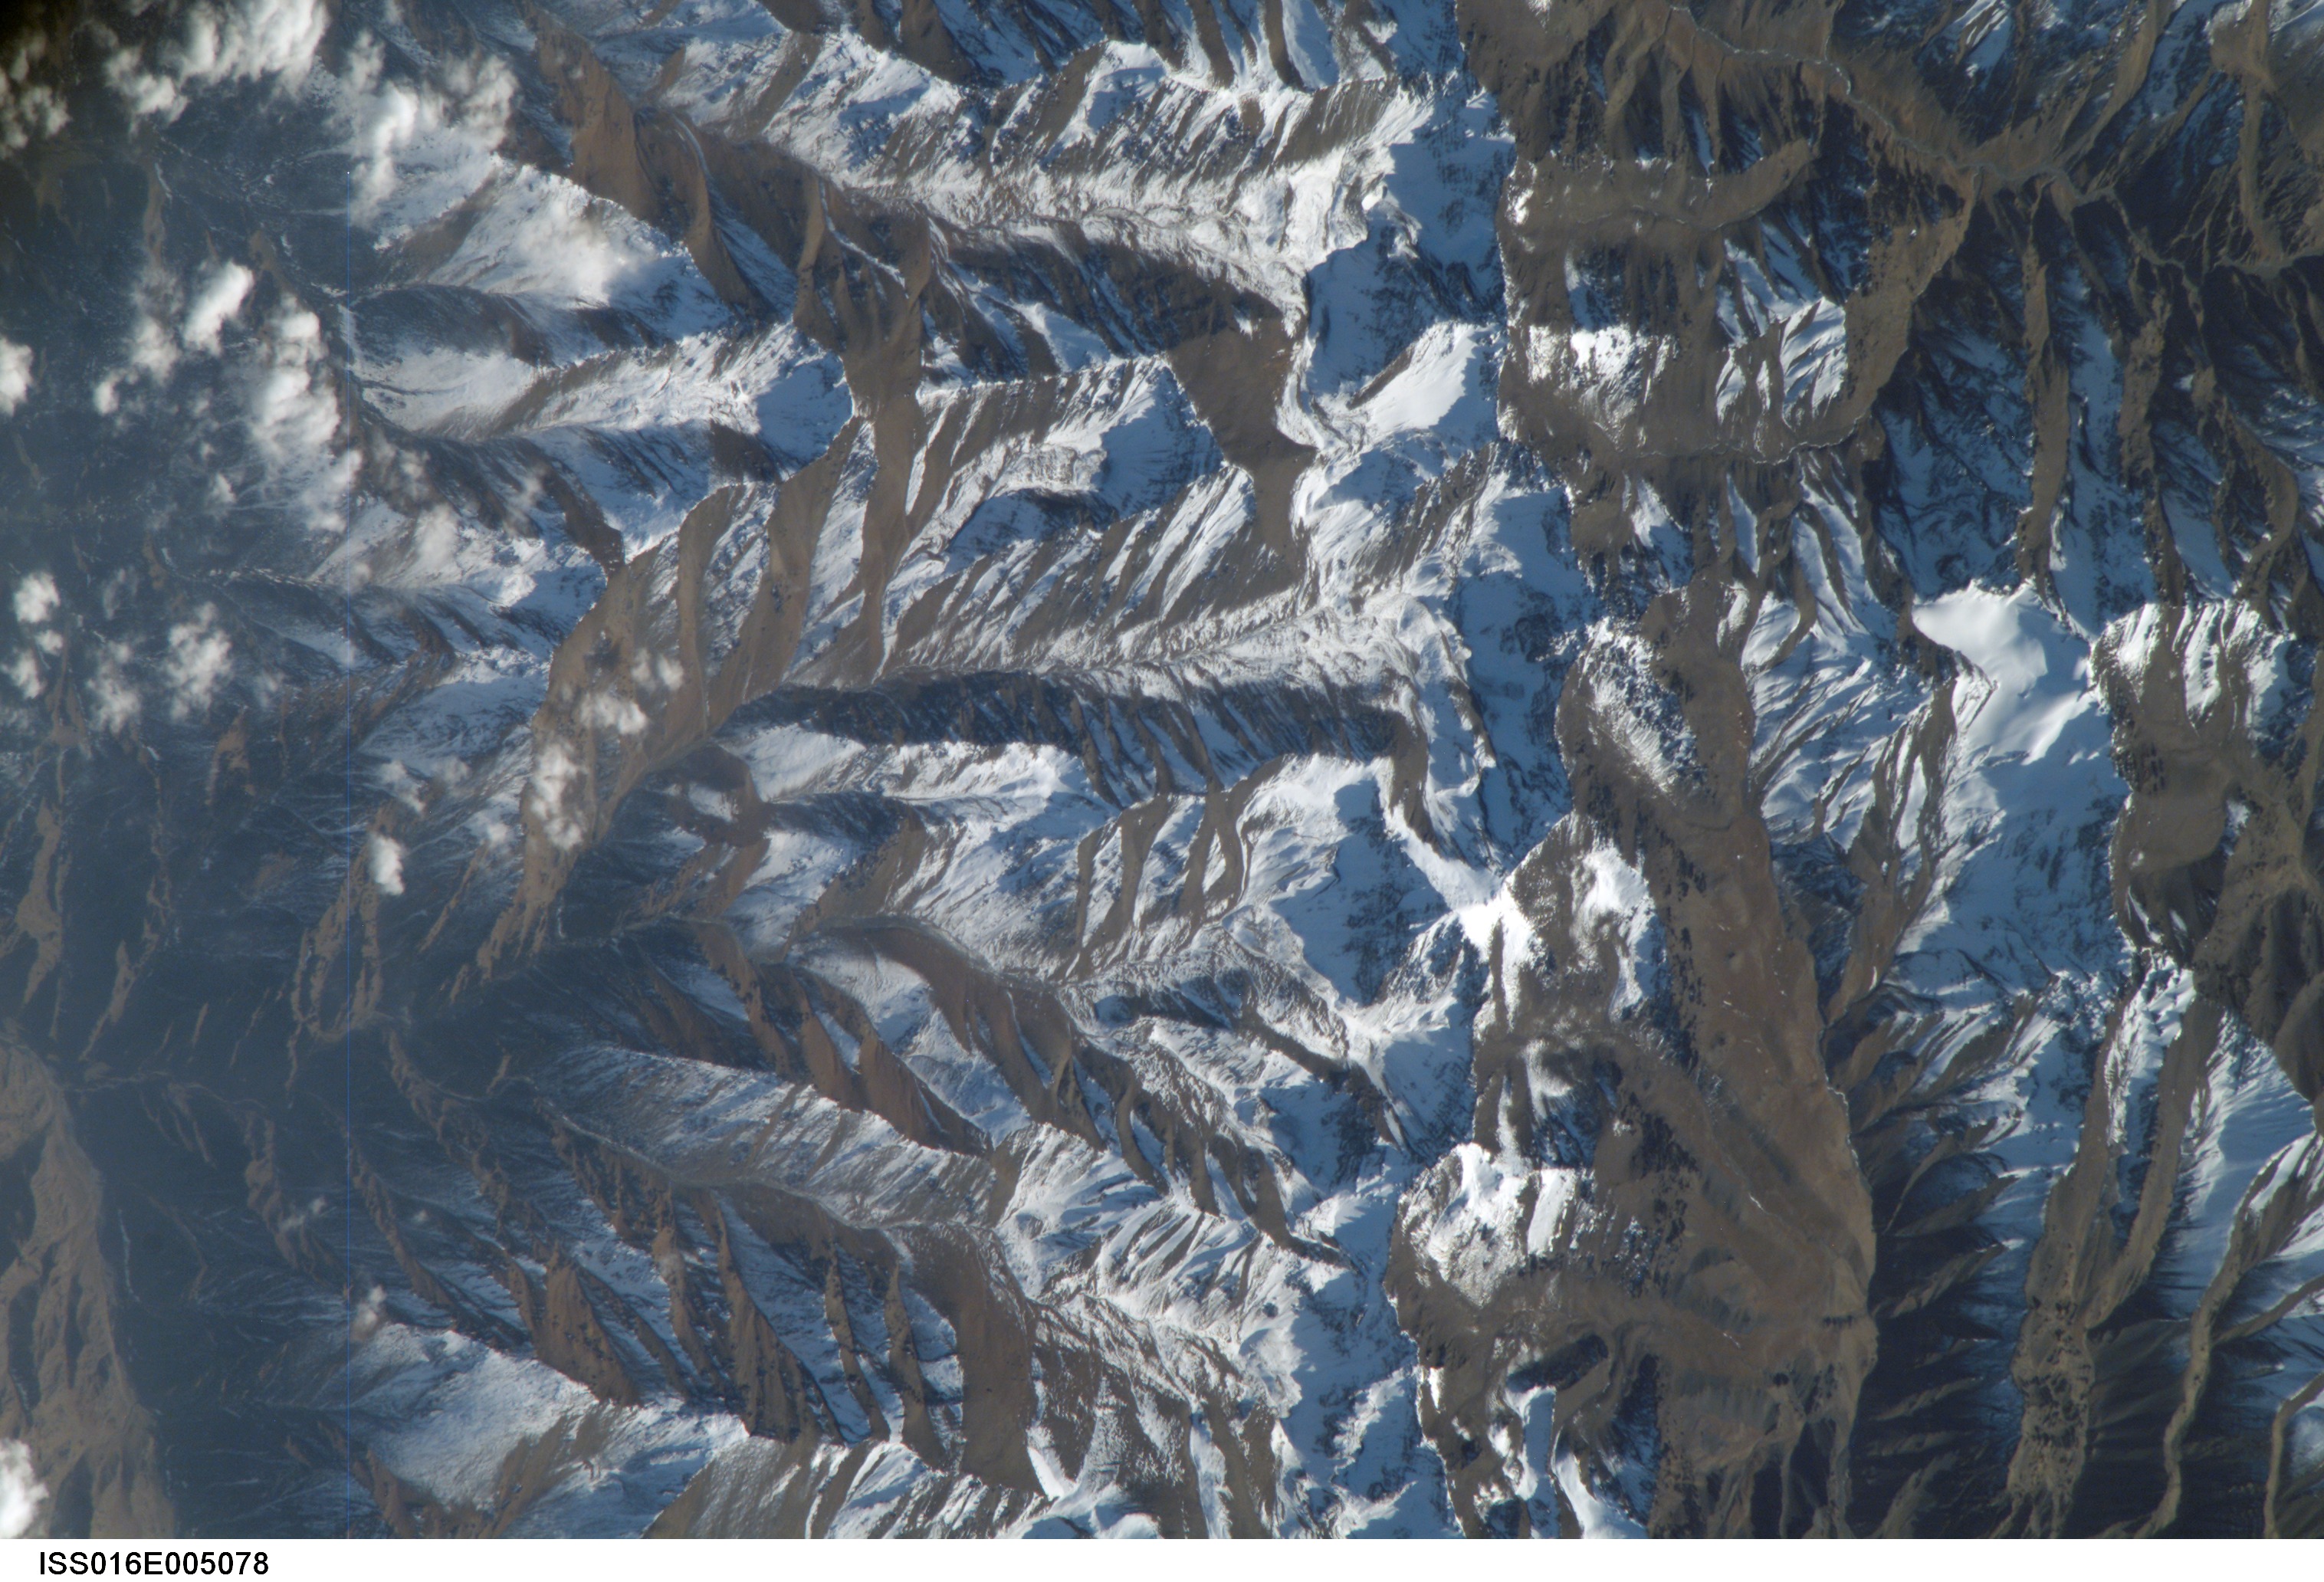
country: CHINA
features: BOGDA SHAN RANGE
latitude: 43.6
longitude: 89.1
